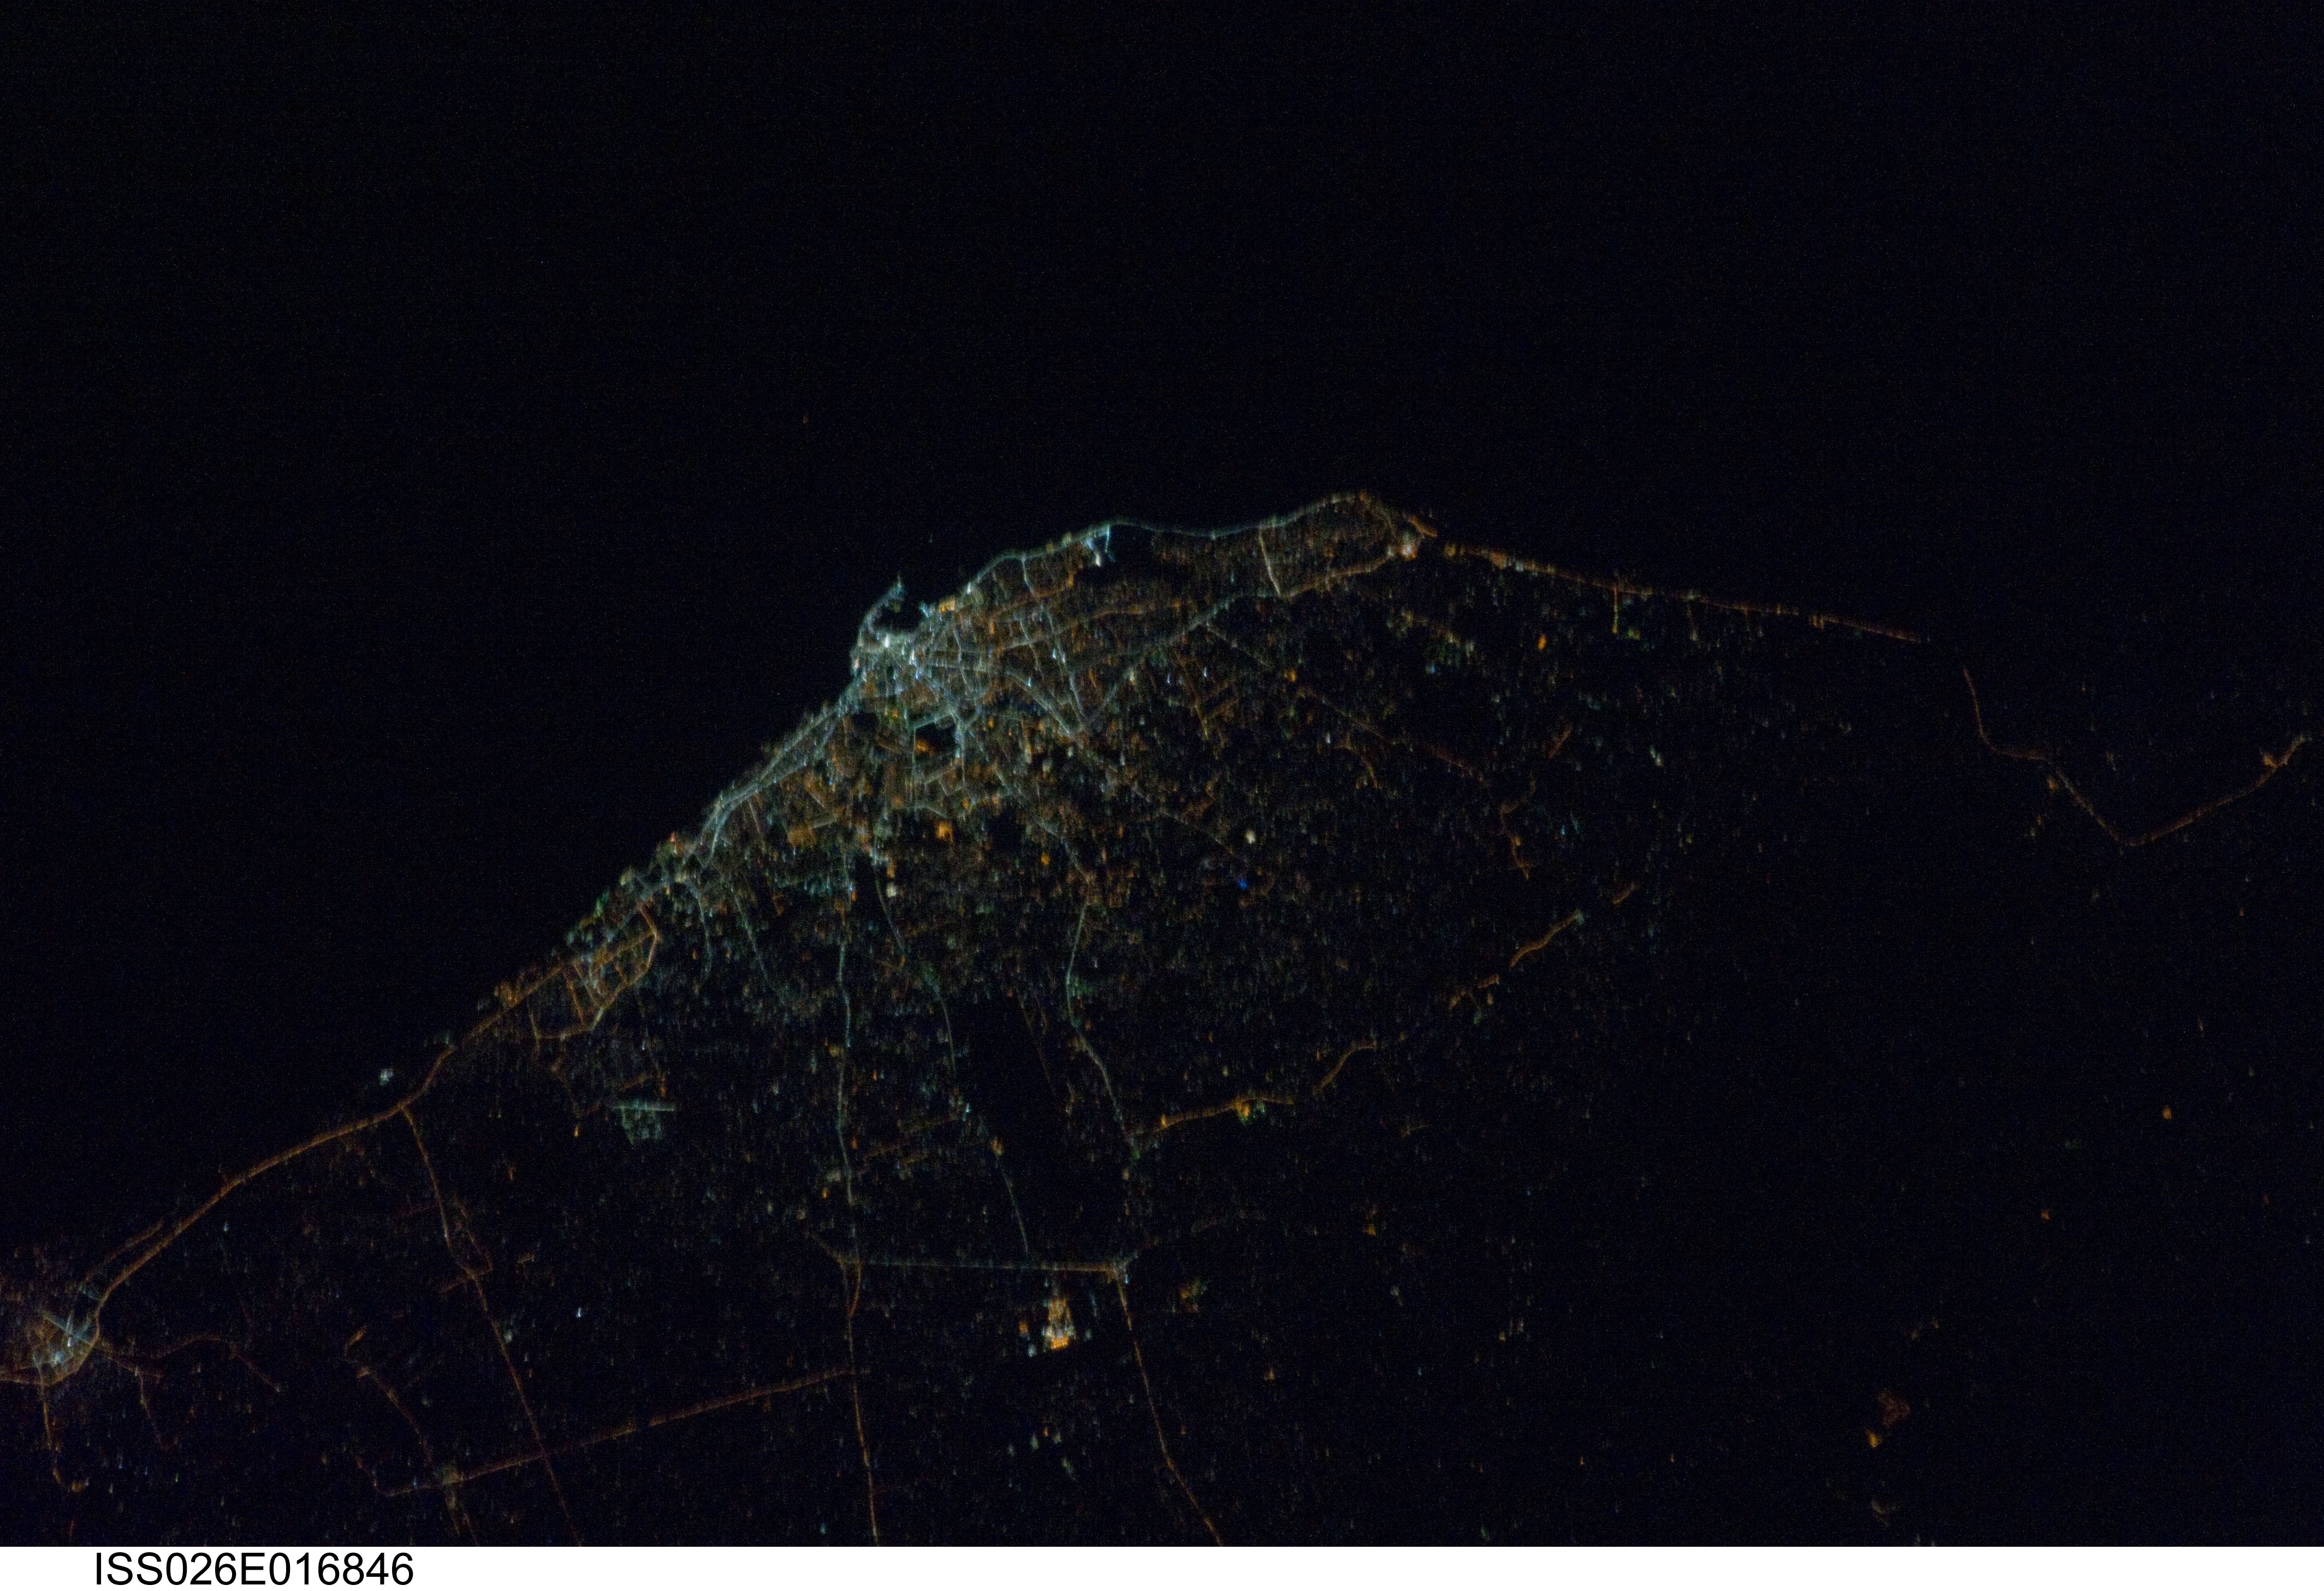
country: LIBYA
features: TRIPOLI AREA AT NIGHT
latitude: 32.8
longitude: 13.3
